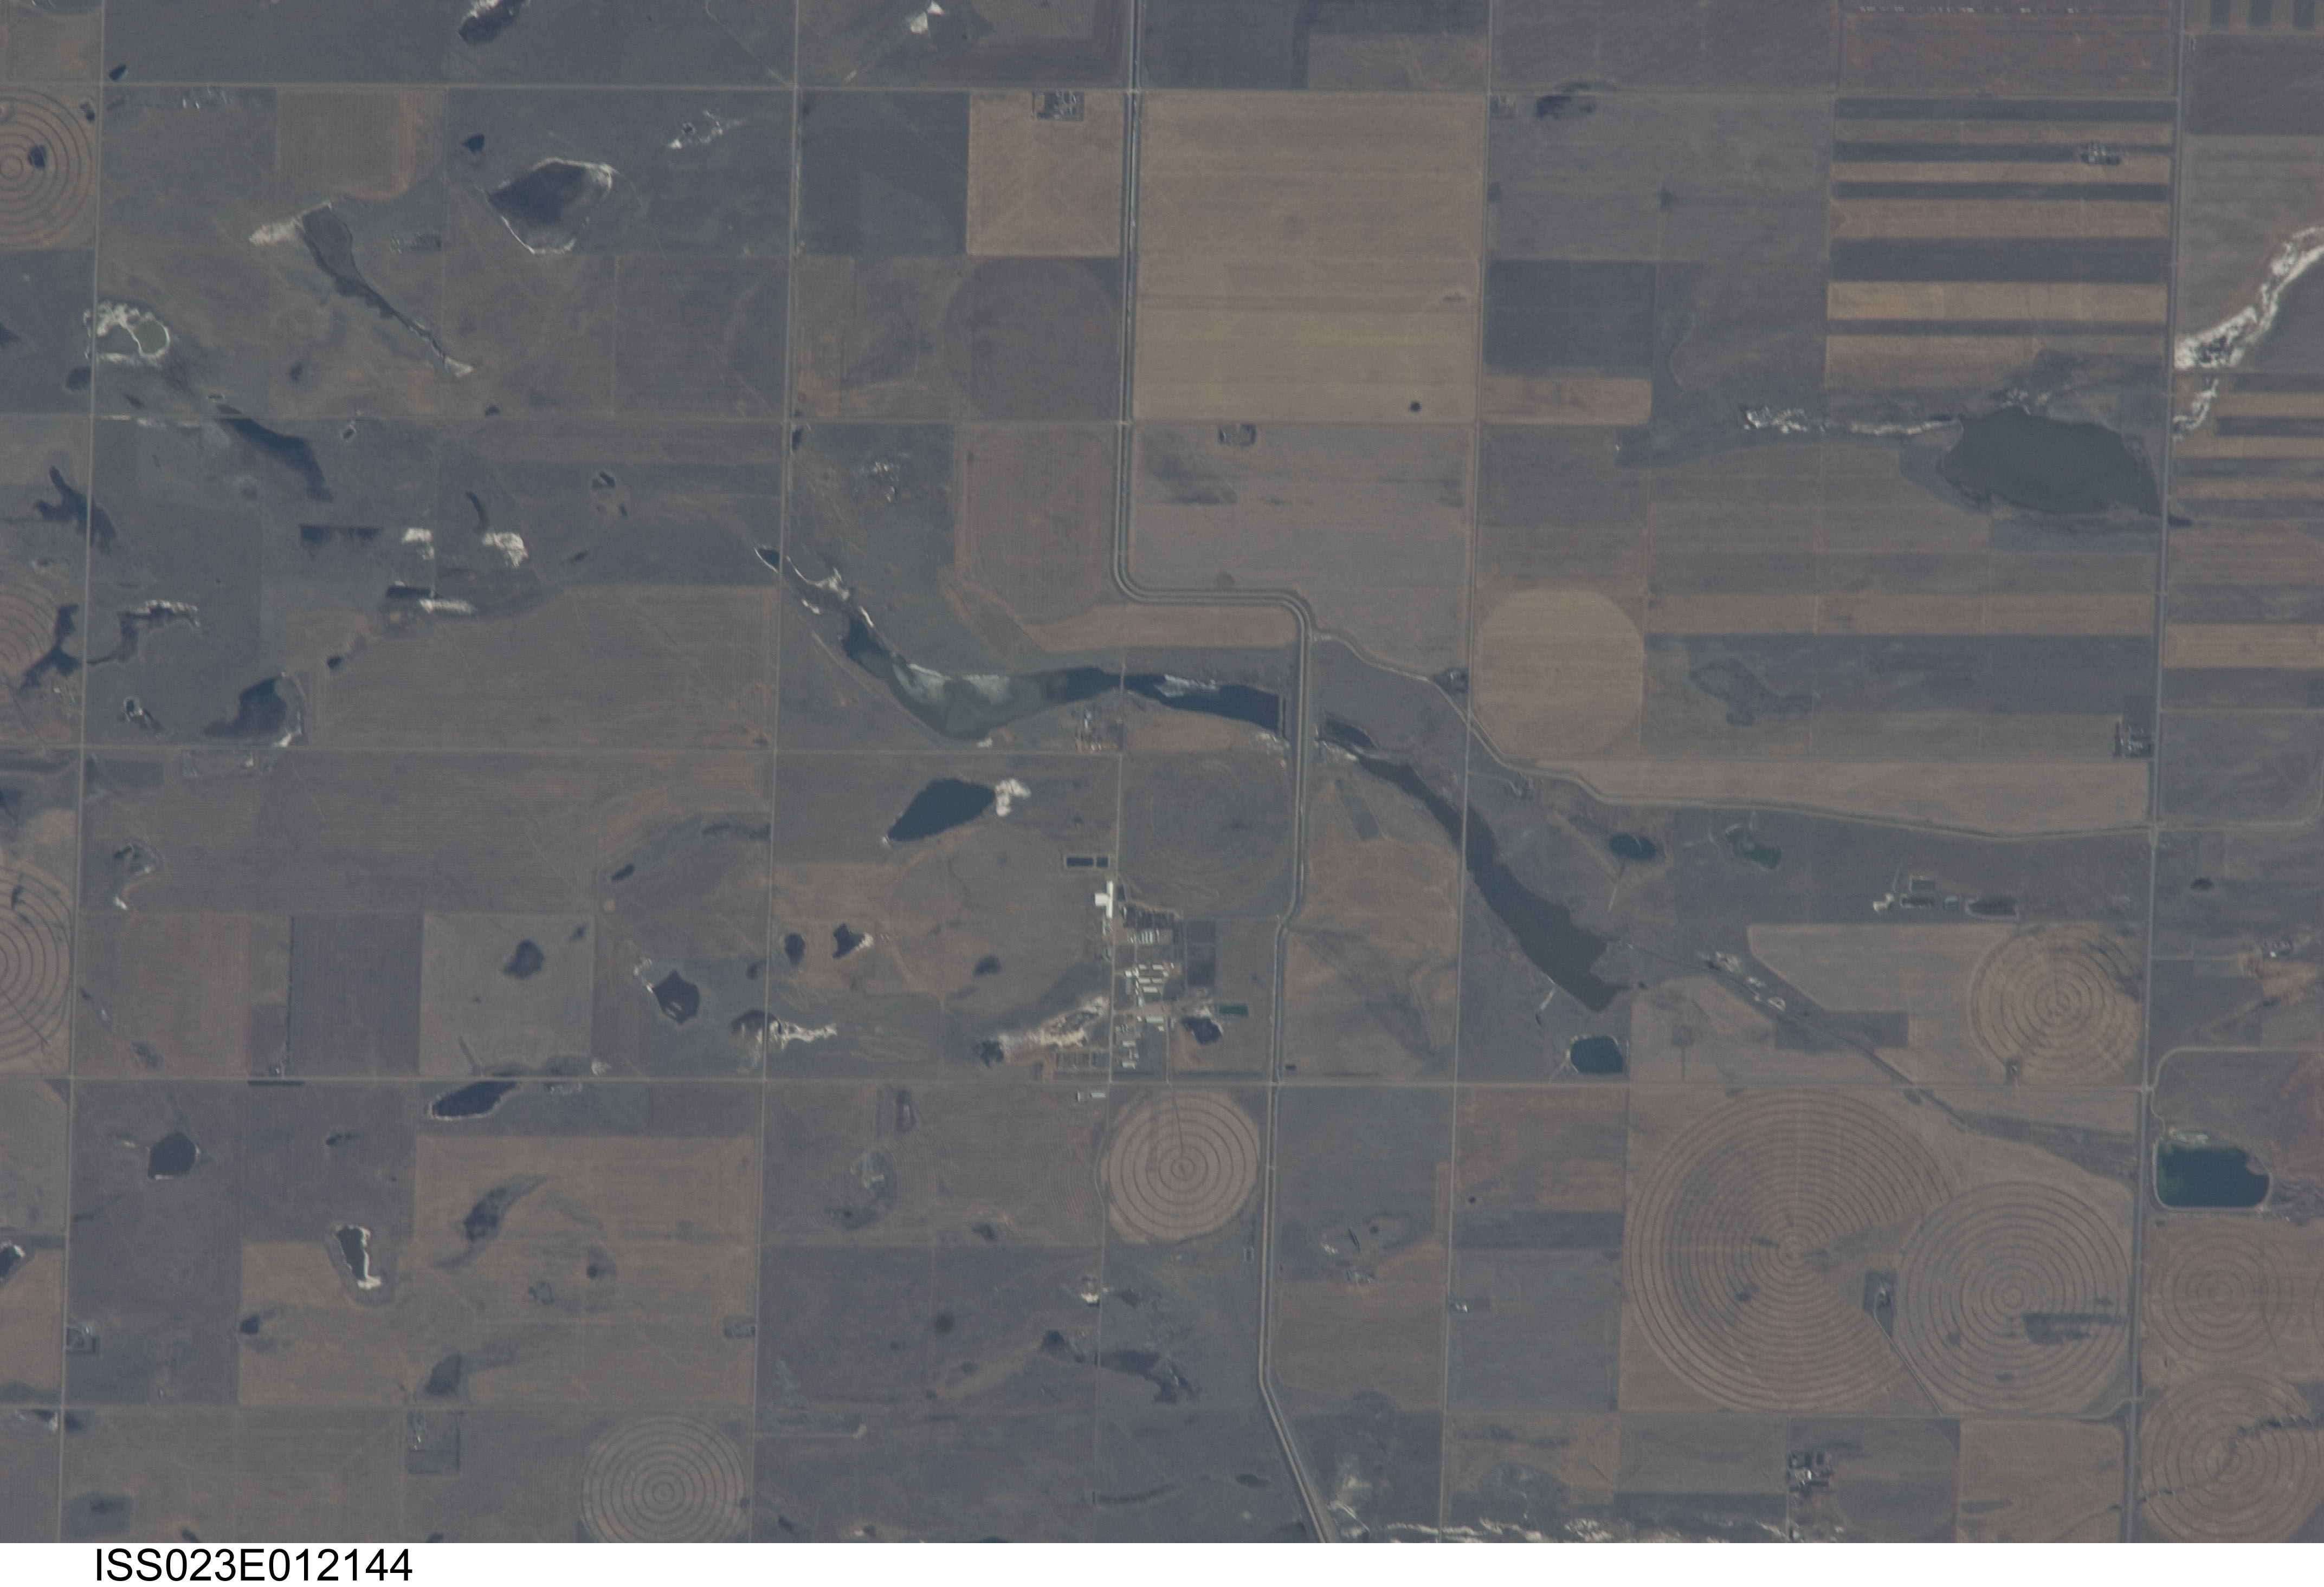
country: CANADA-A
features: IRRIGATION CANAL, ROADS, AGR.
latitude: 49.9
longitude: -113.2
